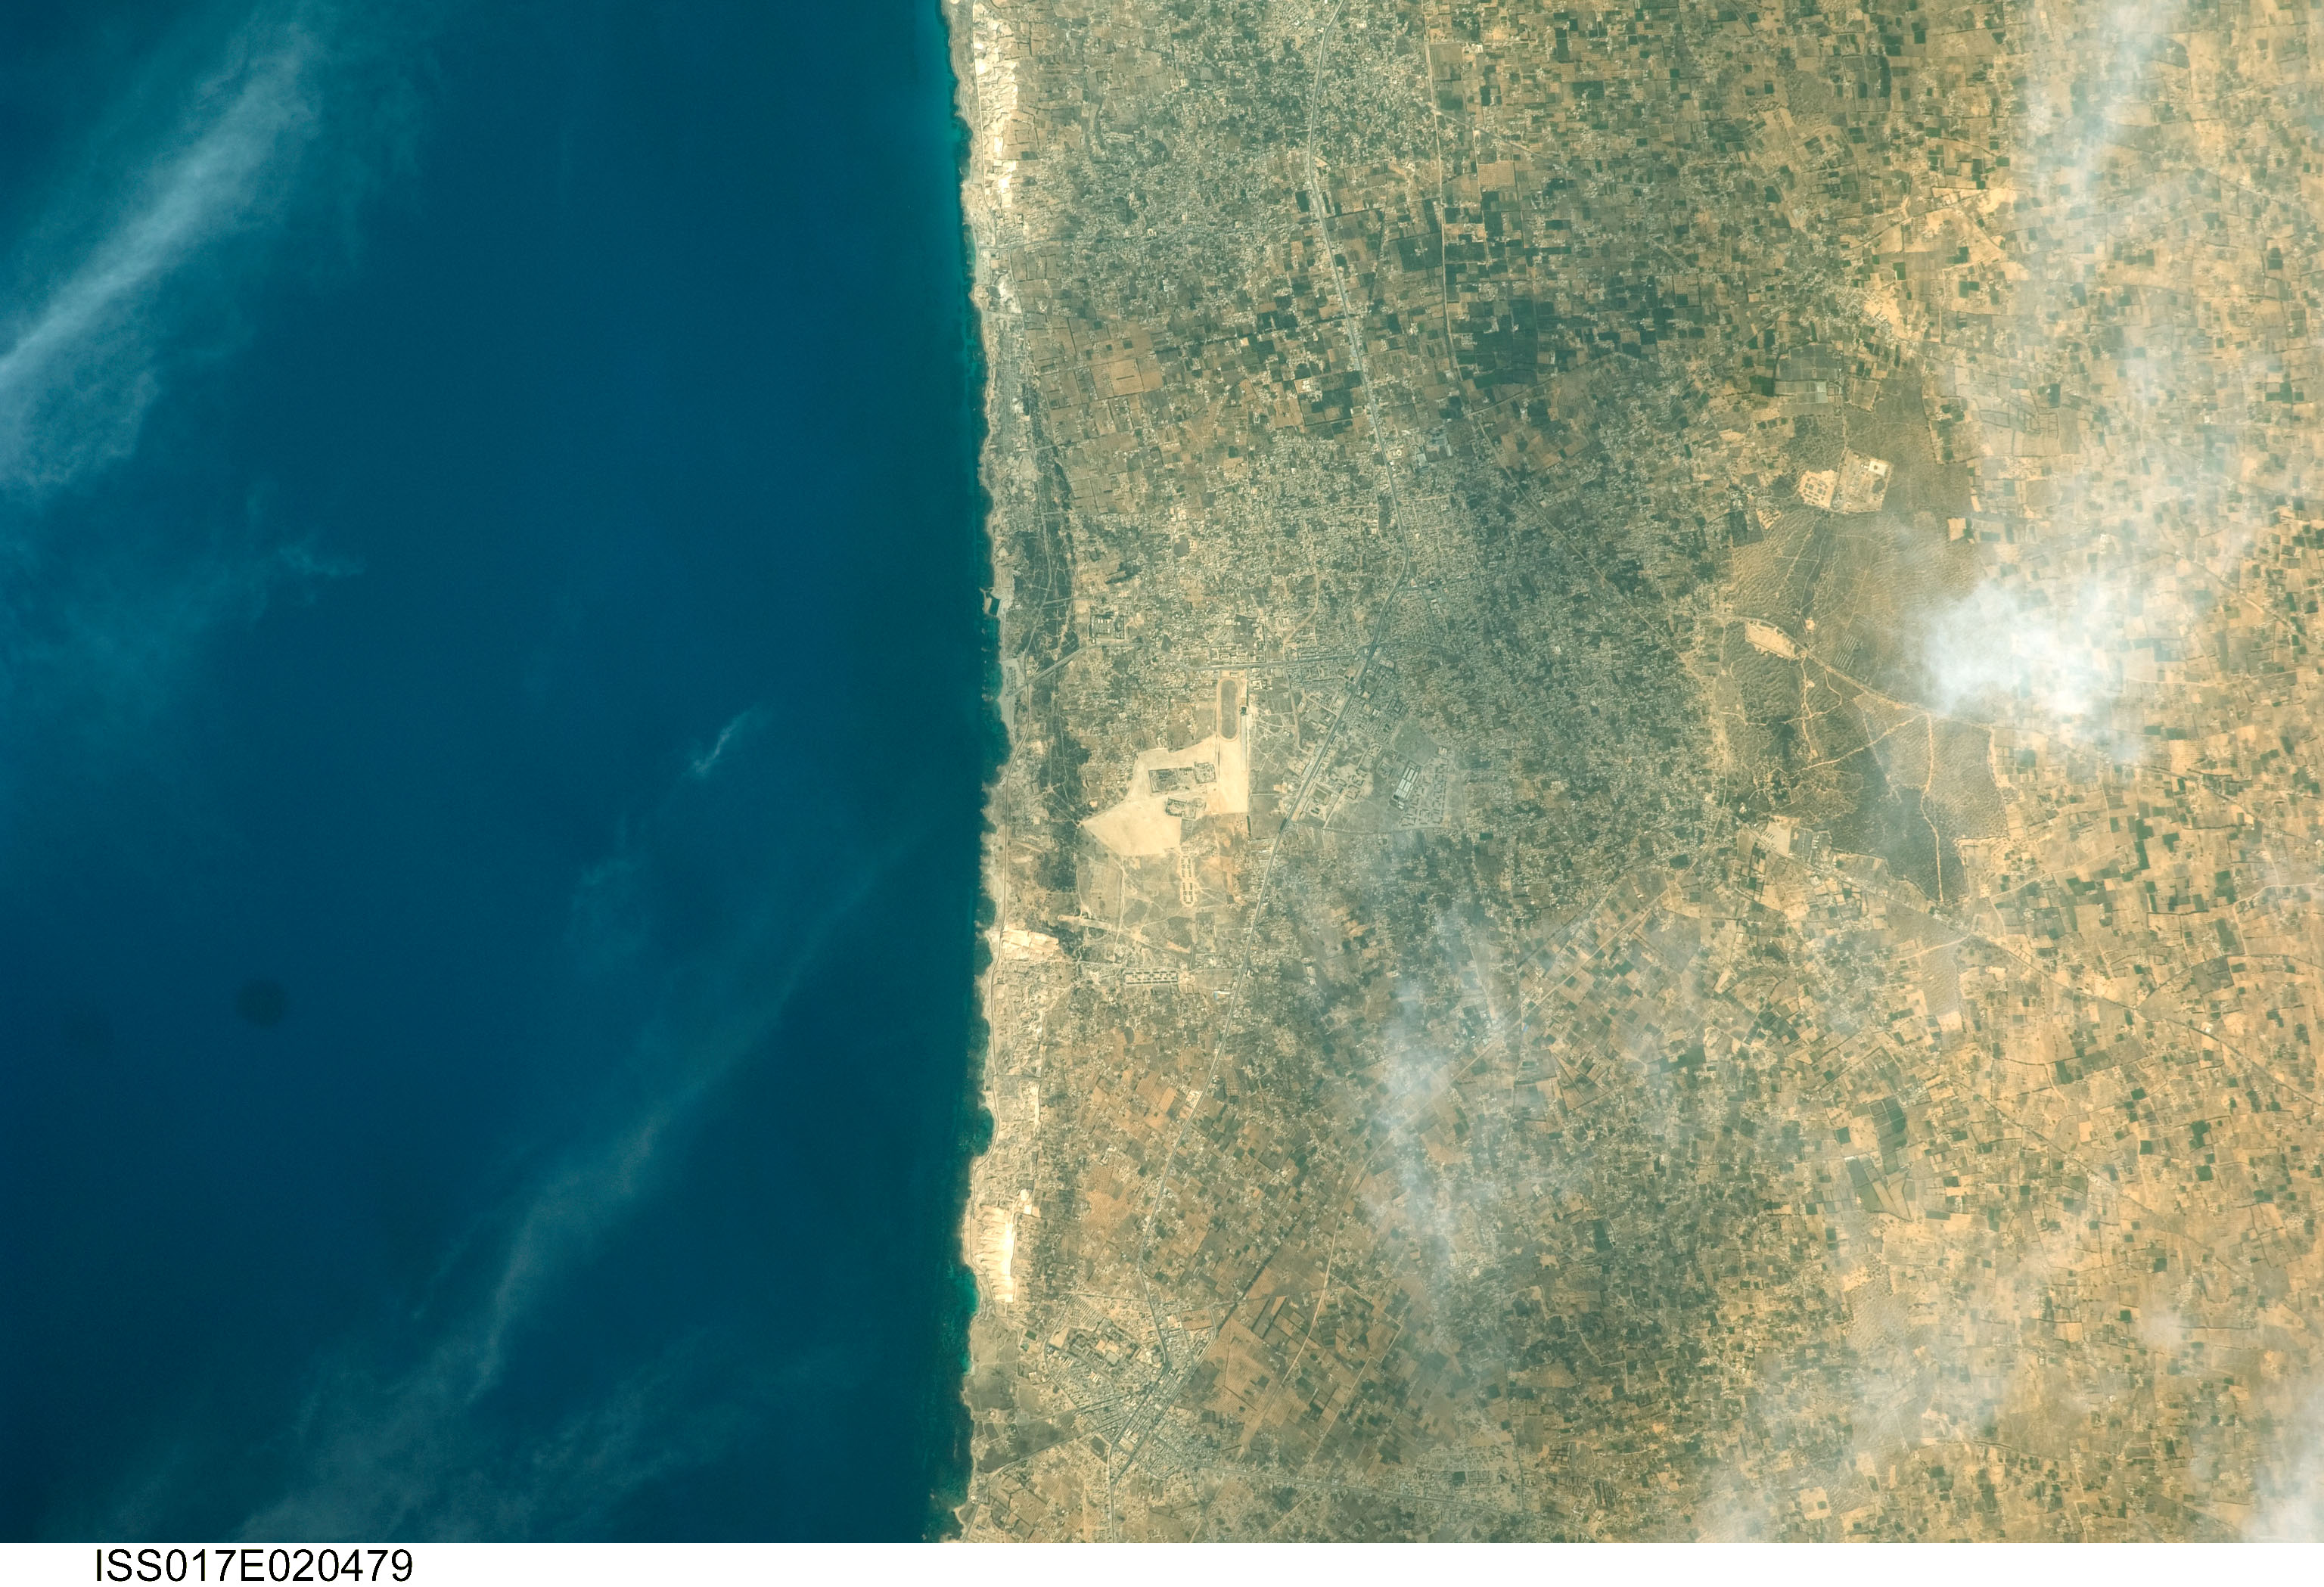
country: LIBYA
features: SABRATAH, COAST, AGRICULTURE
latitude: 32.8
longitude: 12.6
